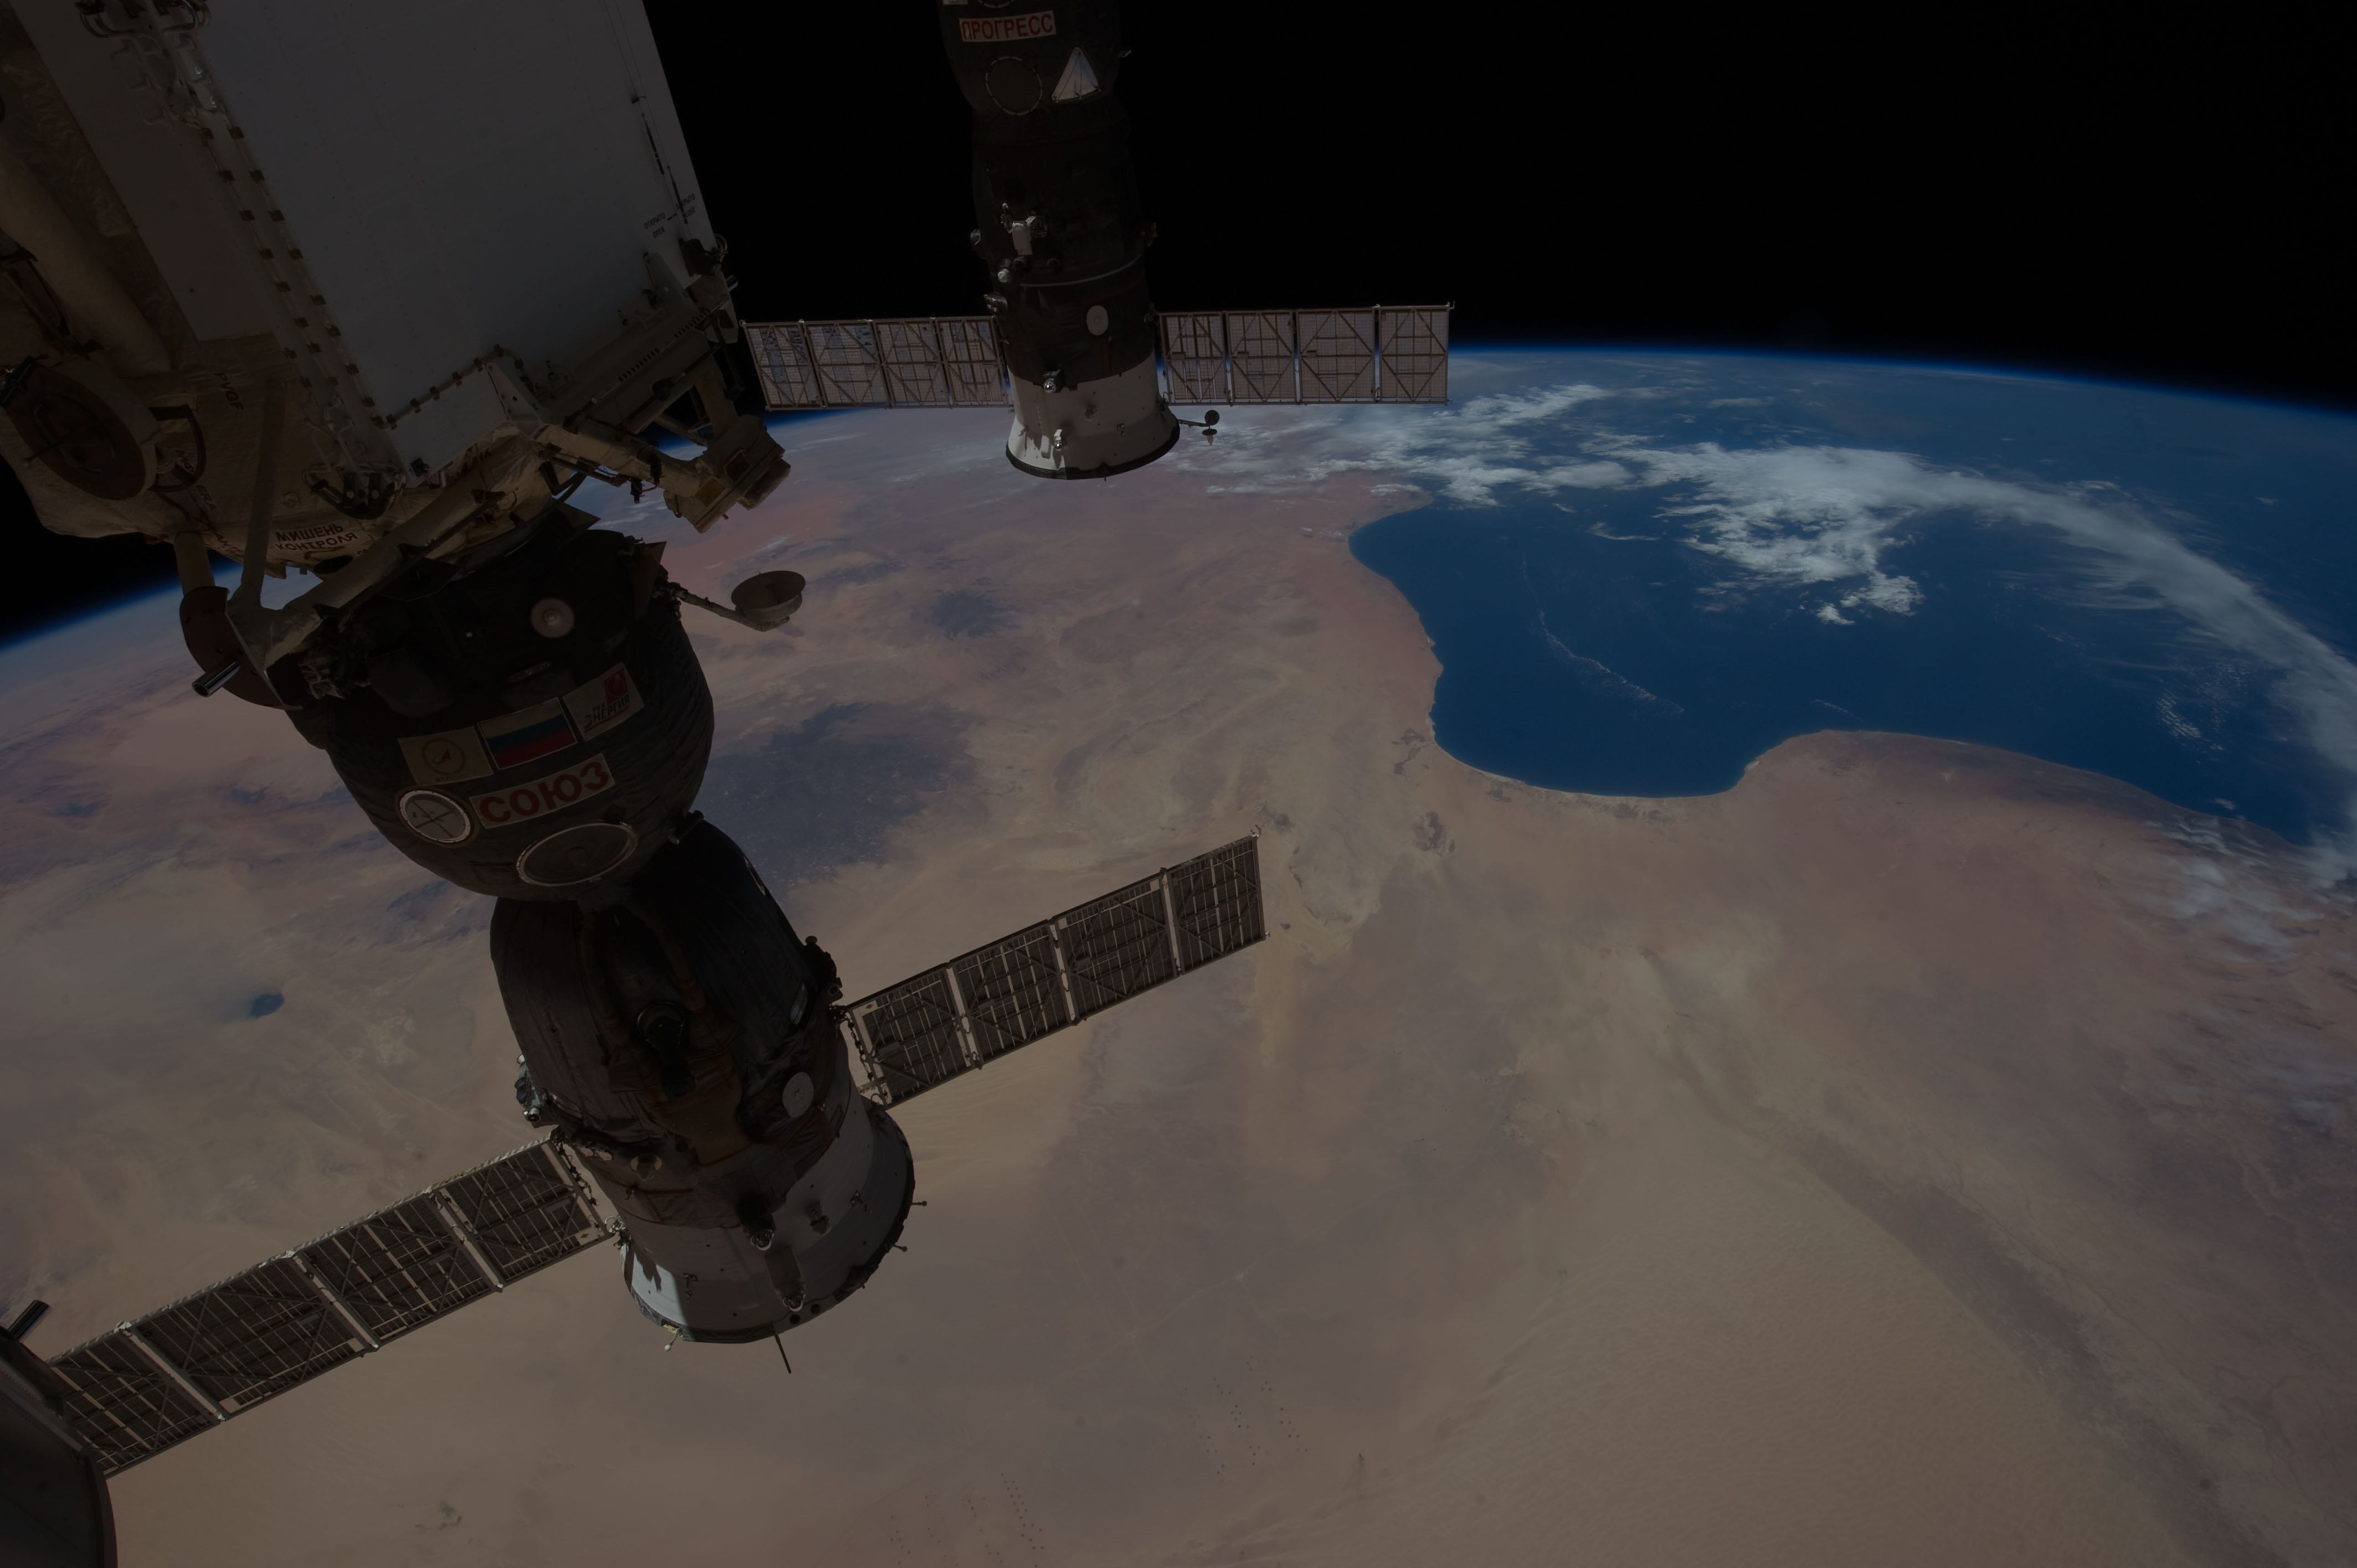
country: LIBYA
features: PAN-TRIPOLITANIA, CYRENAICA, G. SIDRA, ISS
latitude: 30.0
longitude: 19.0
